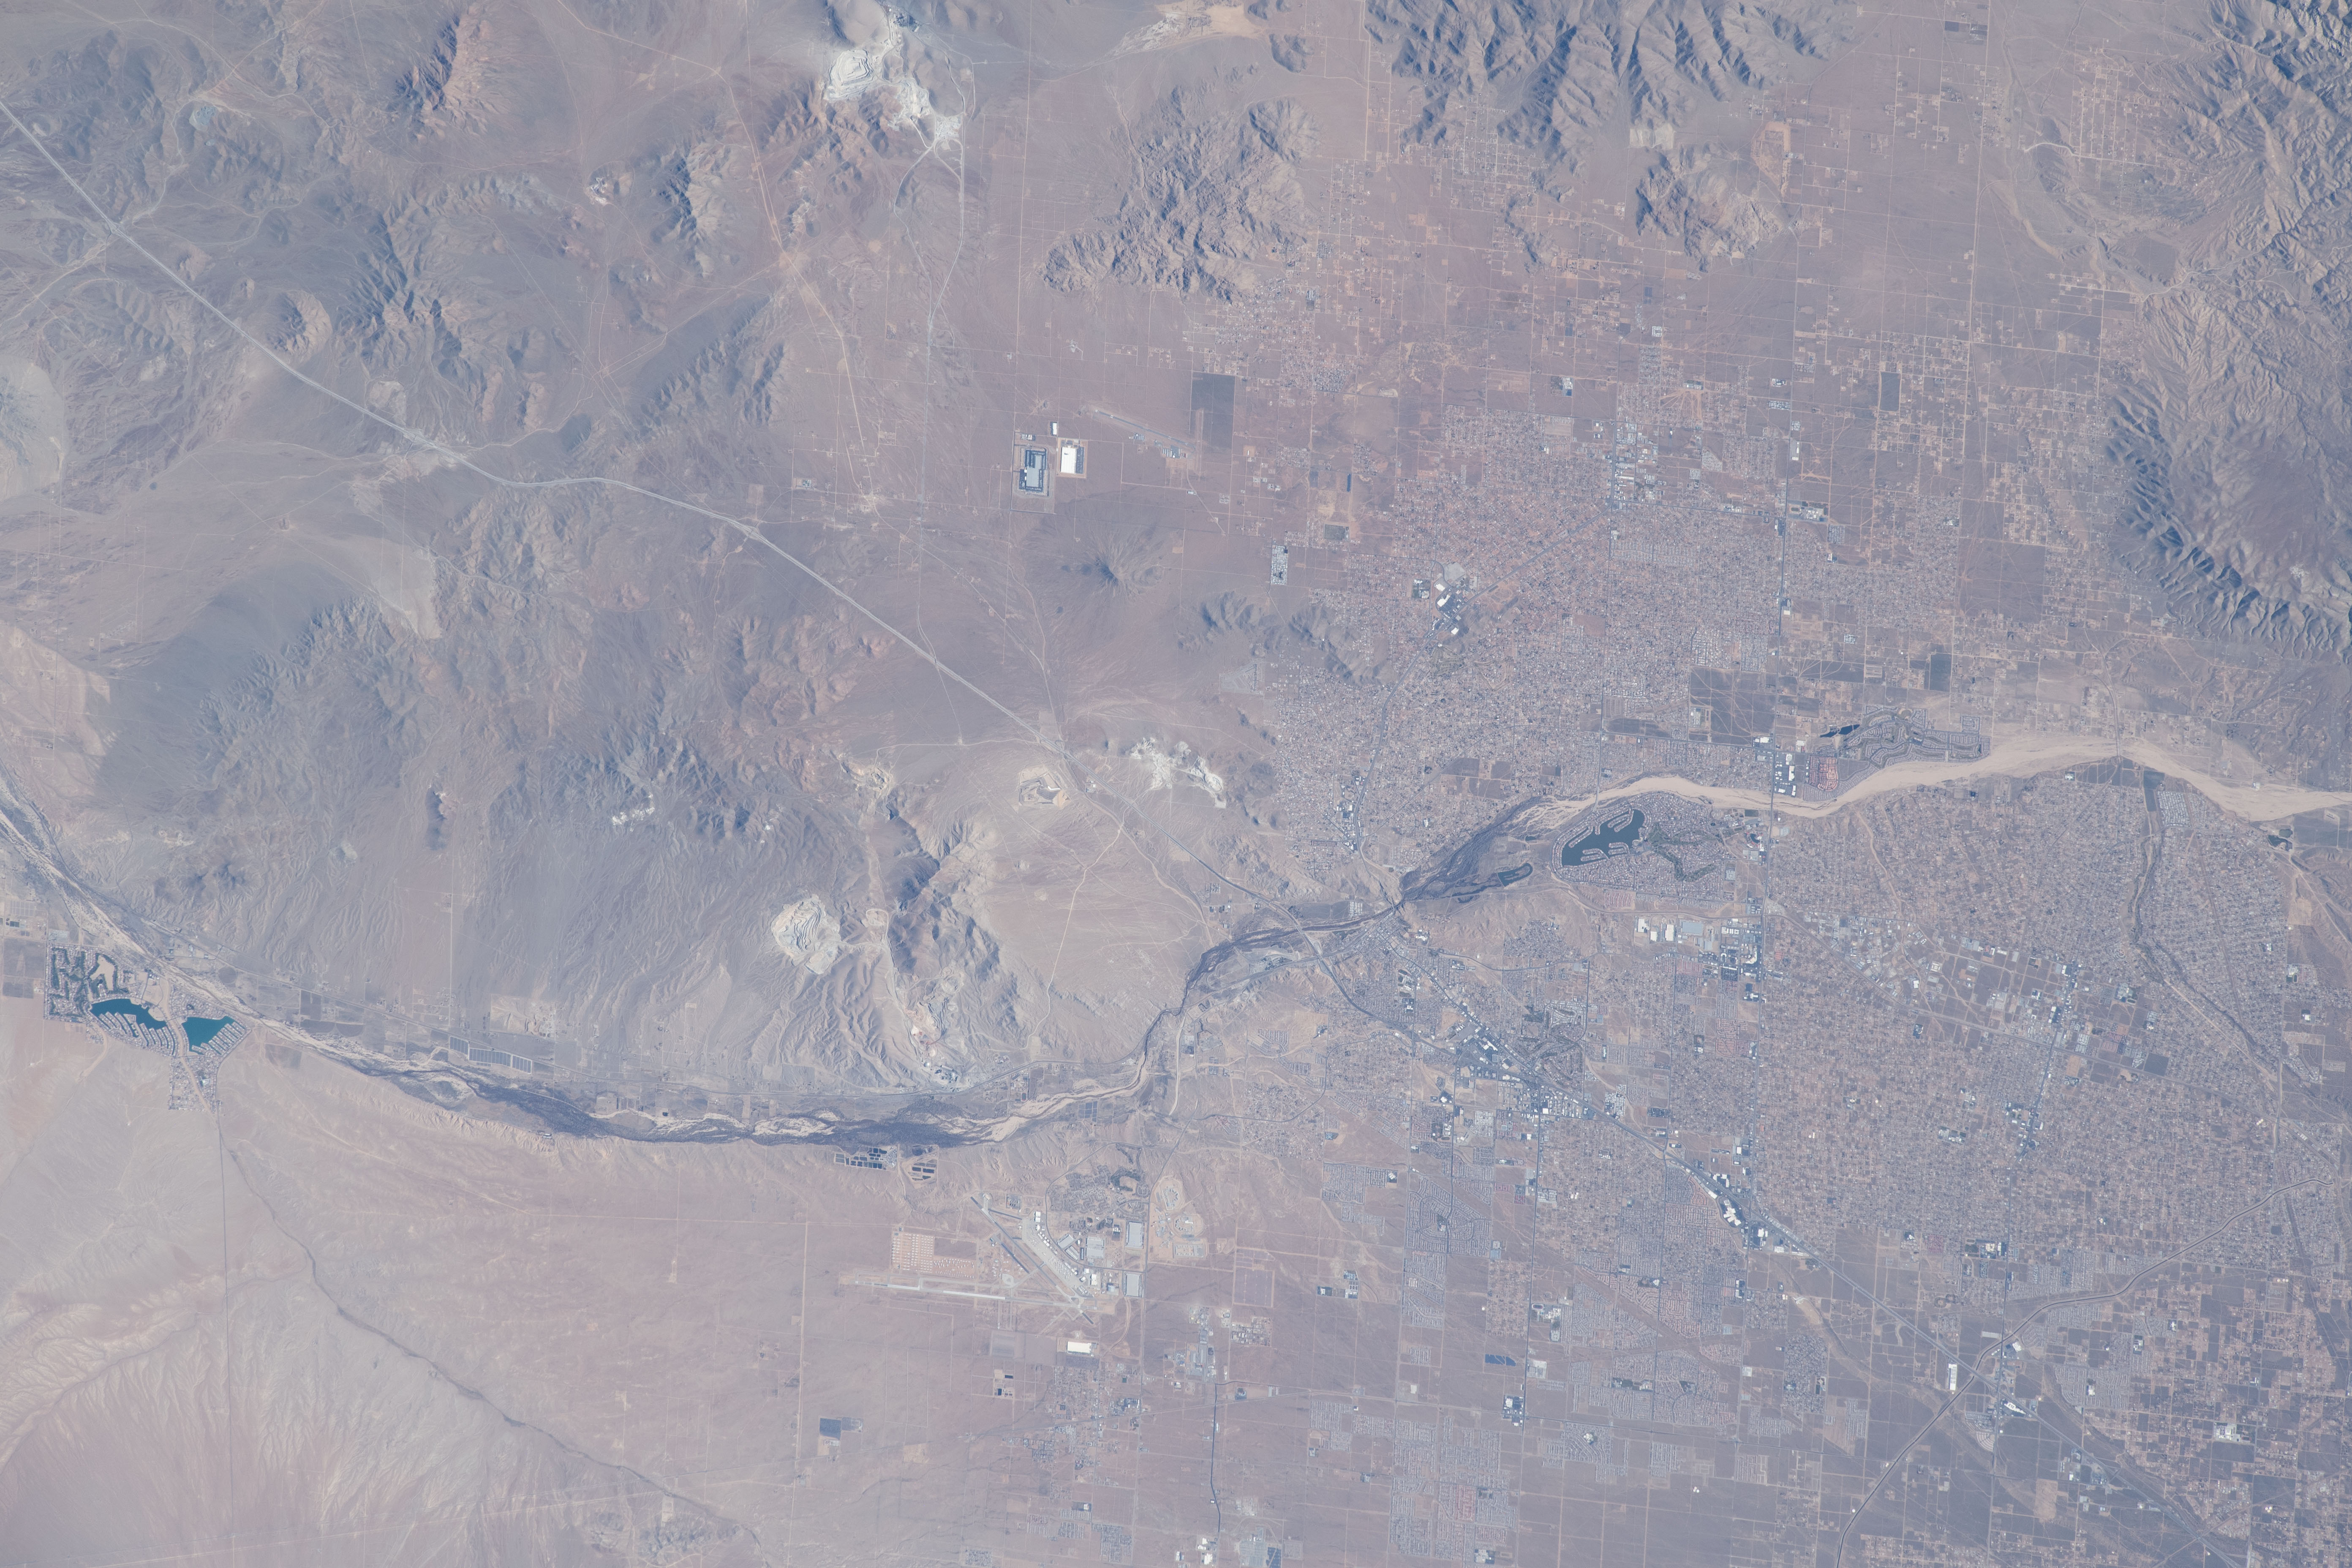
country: USA-CALIFORNIA
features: APPLE VALLEY AIRPORT, SPRING VALLEY LAKE, ORD MOUNTAINS HP
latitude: 34.5
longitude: -117.2
